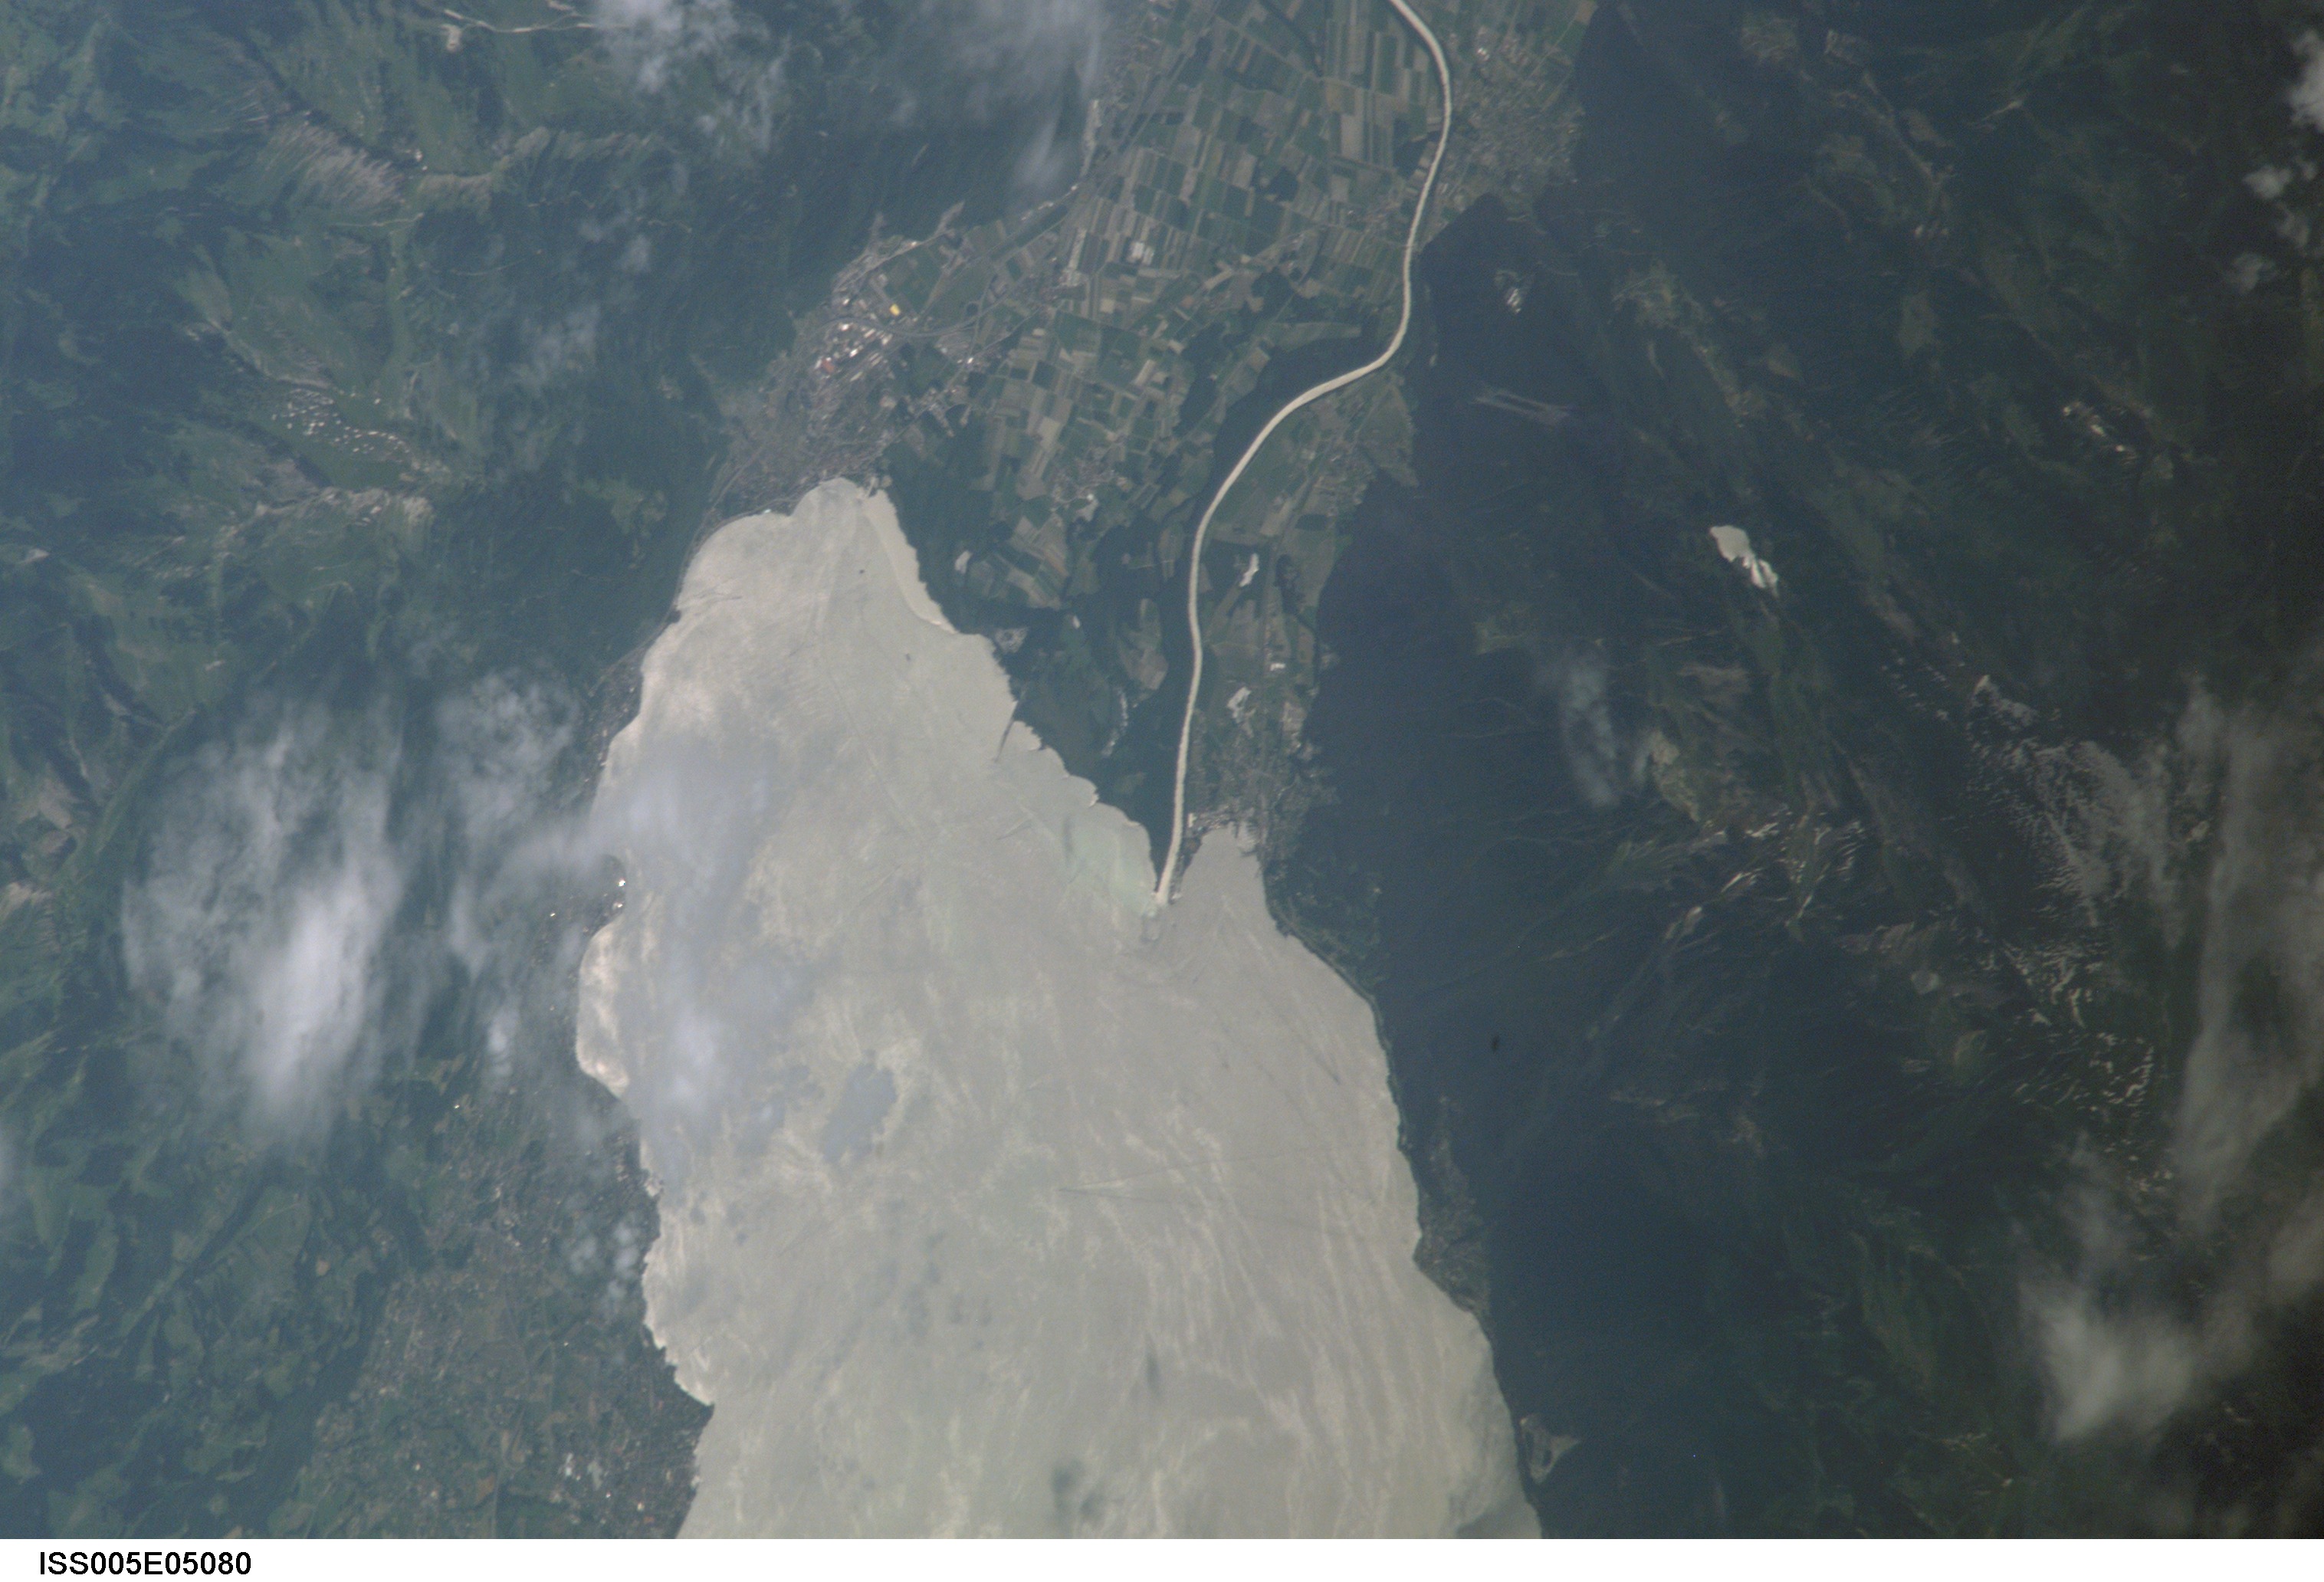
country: SWITZERLAND
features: RHONE RIVER, LAKE GENEVA
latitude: 46.5
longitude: 7.0
